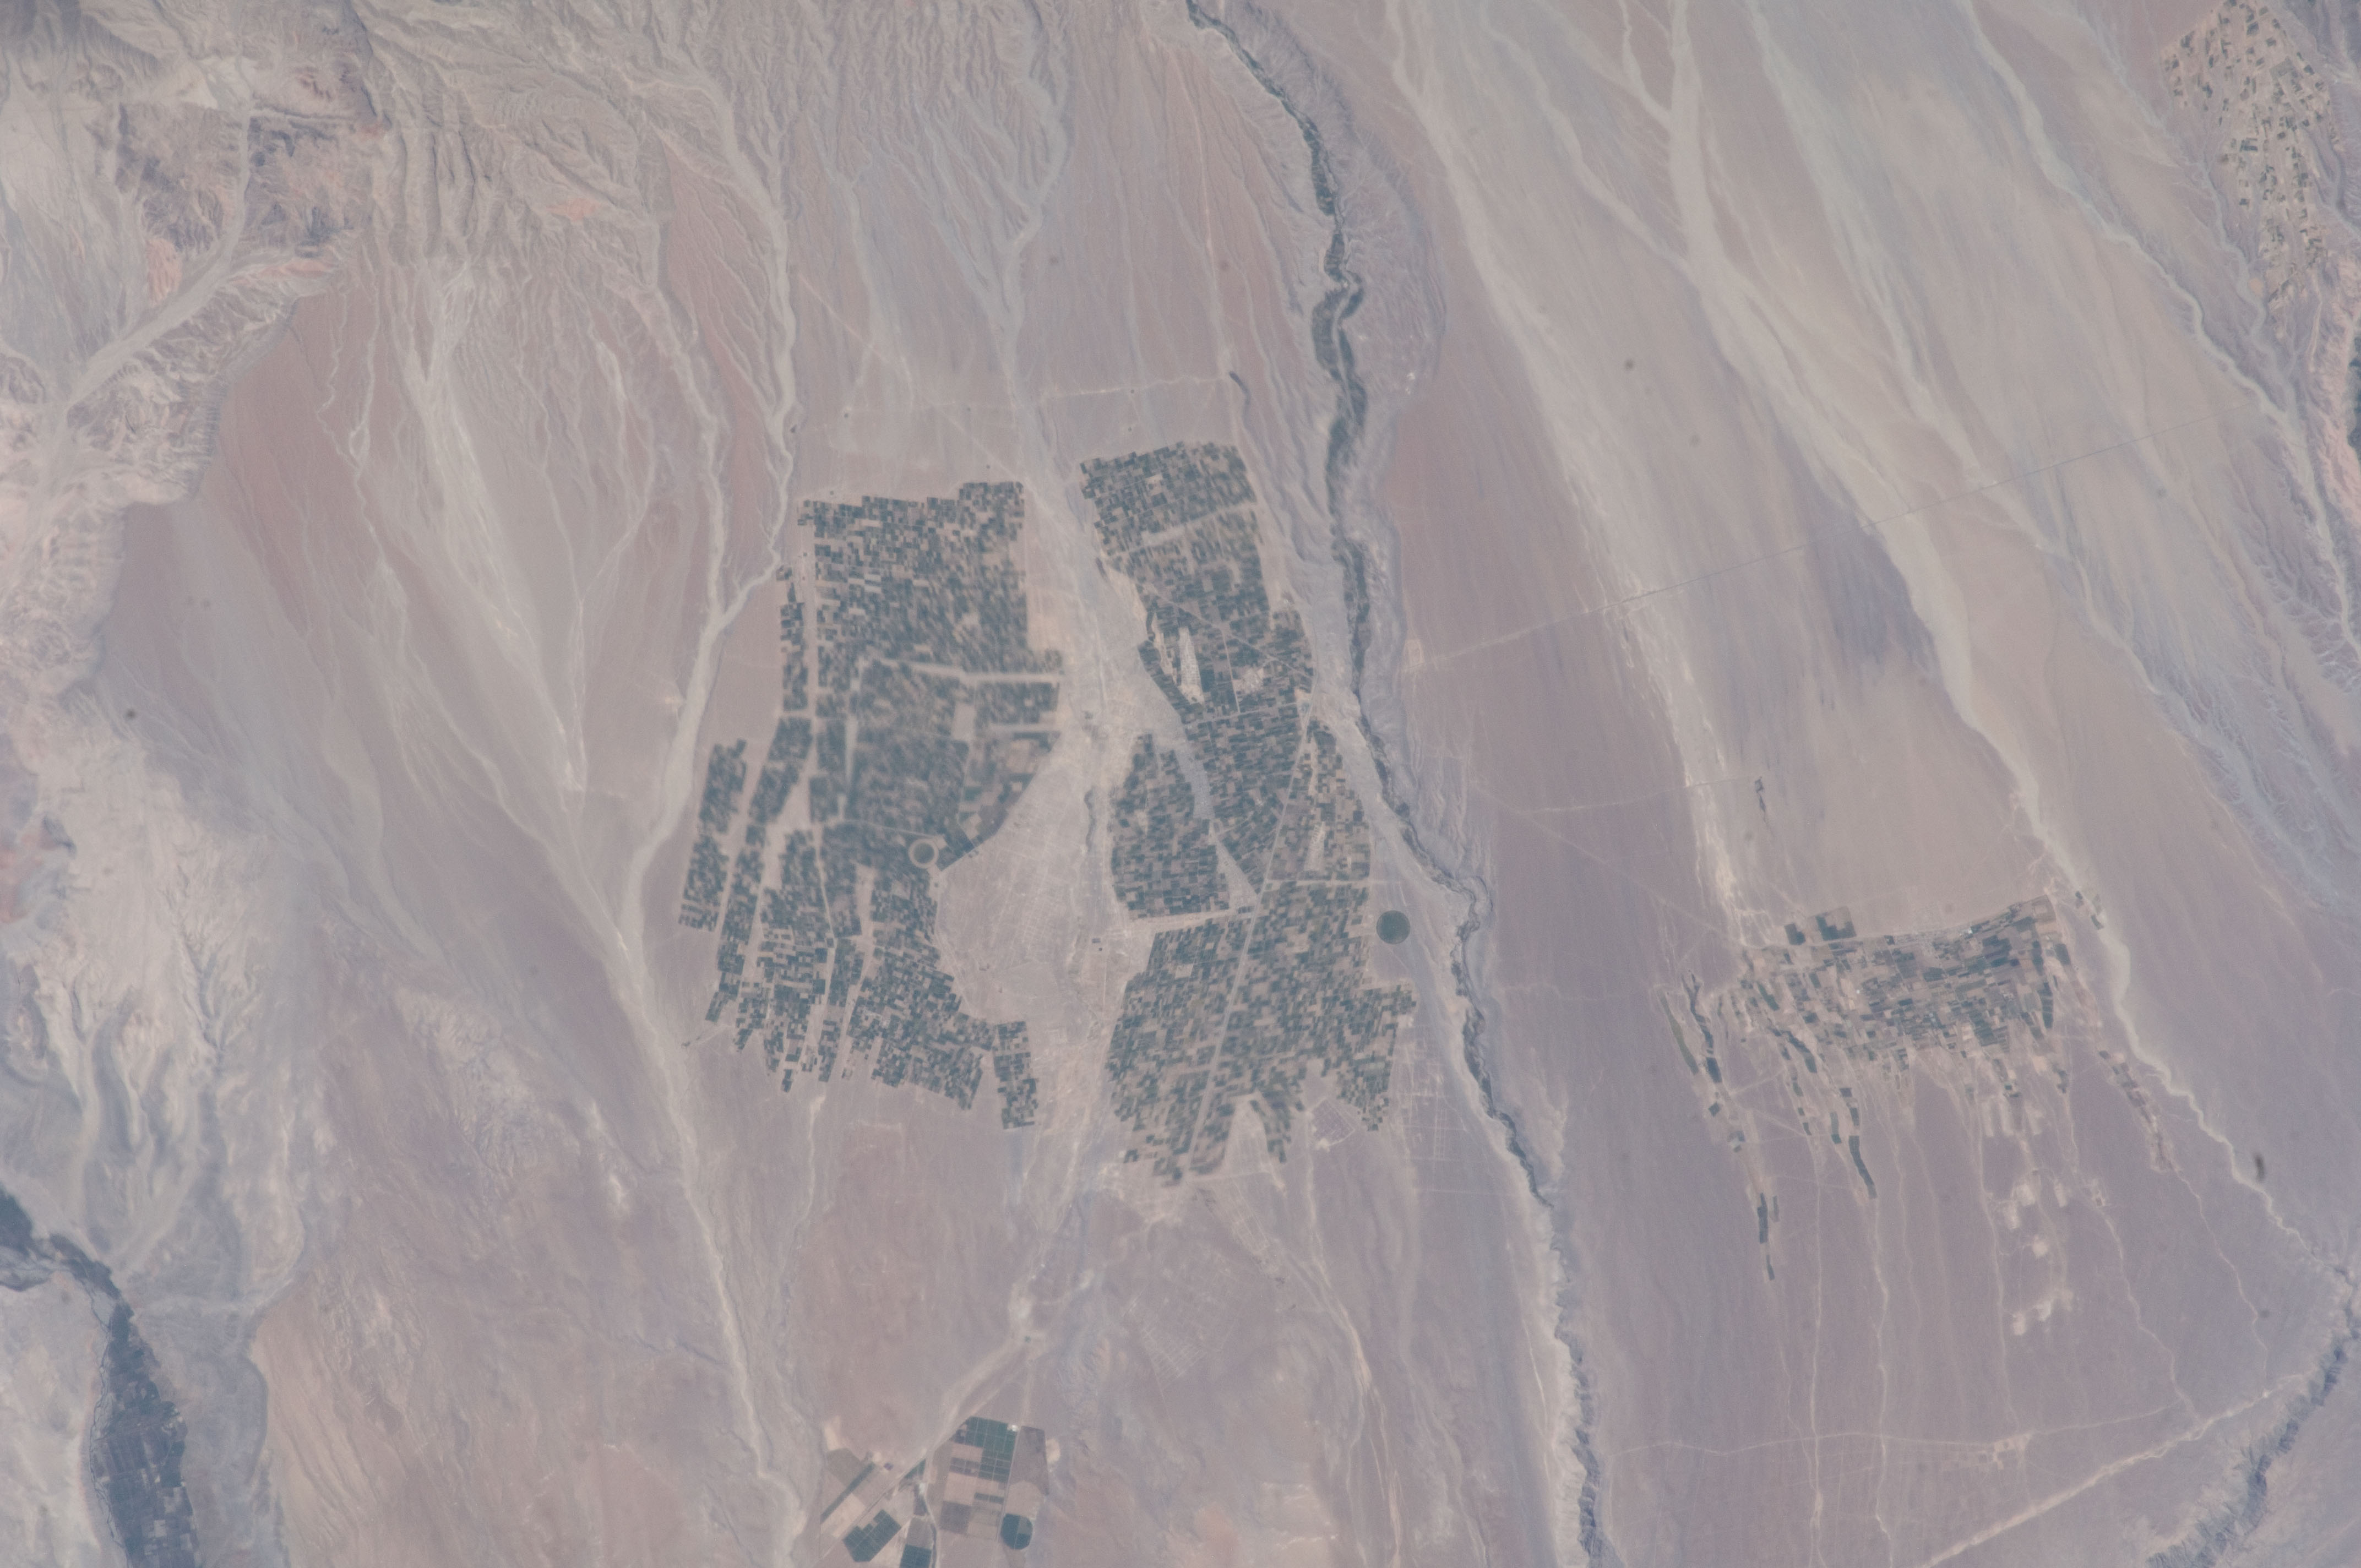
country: PERU
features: SIGUAS RIVER CHANNEL, AGR., ROADS, DRAINAGE, SAN JUAN DE SIHUAS, VILLAGES
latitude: -16.4
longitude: -72.2
